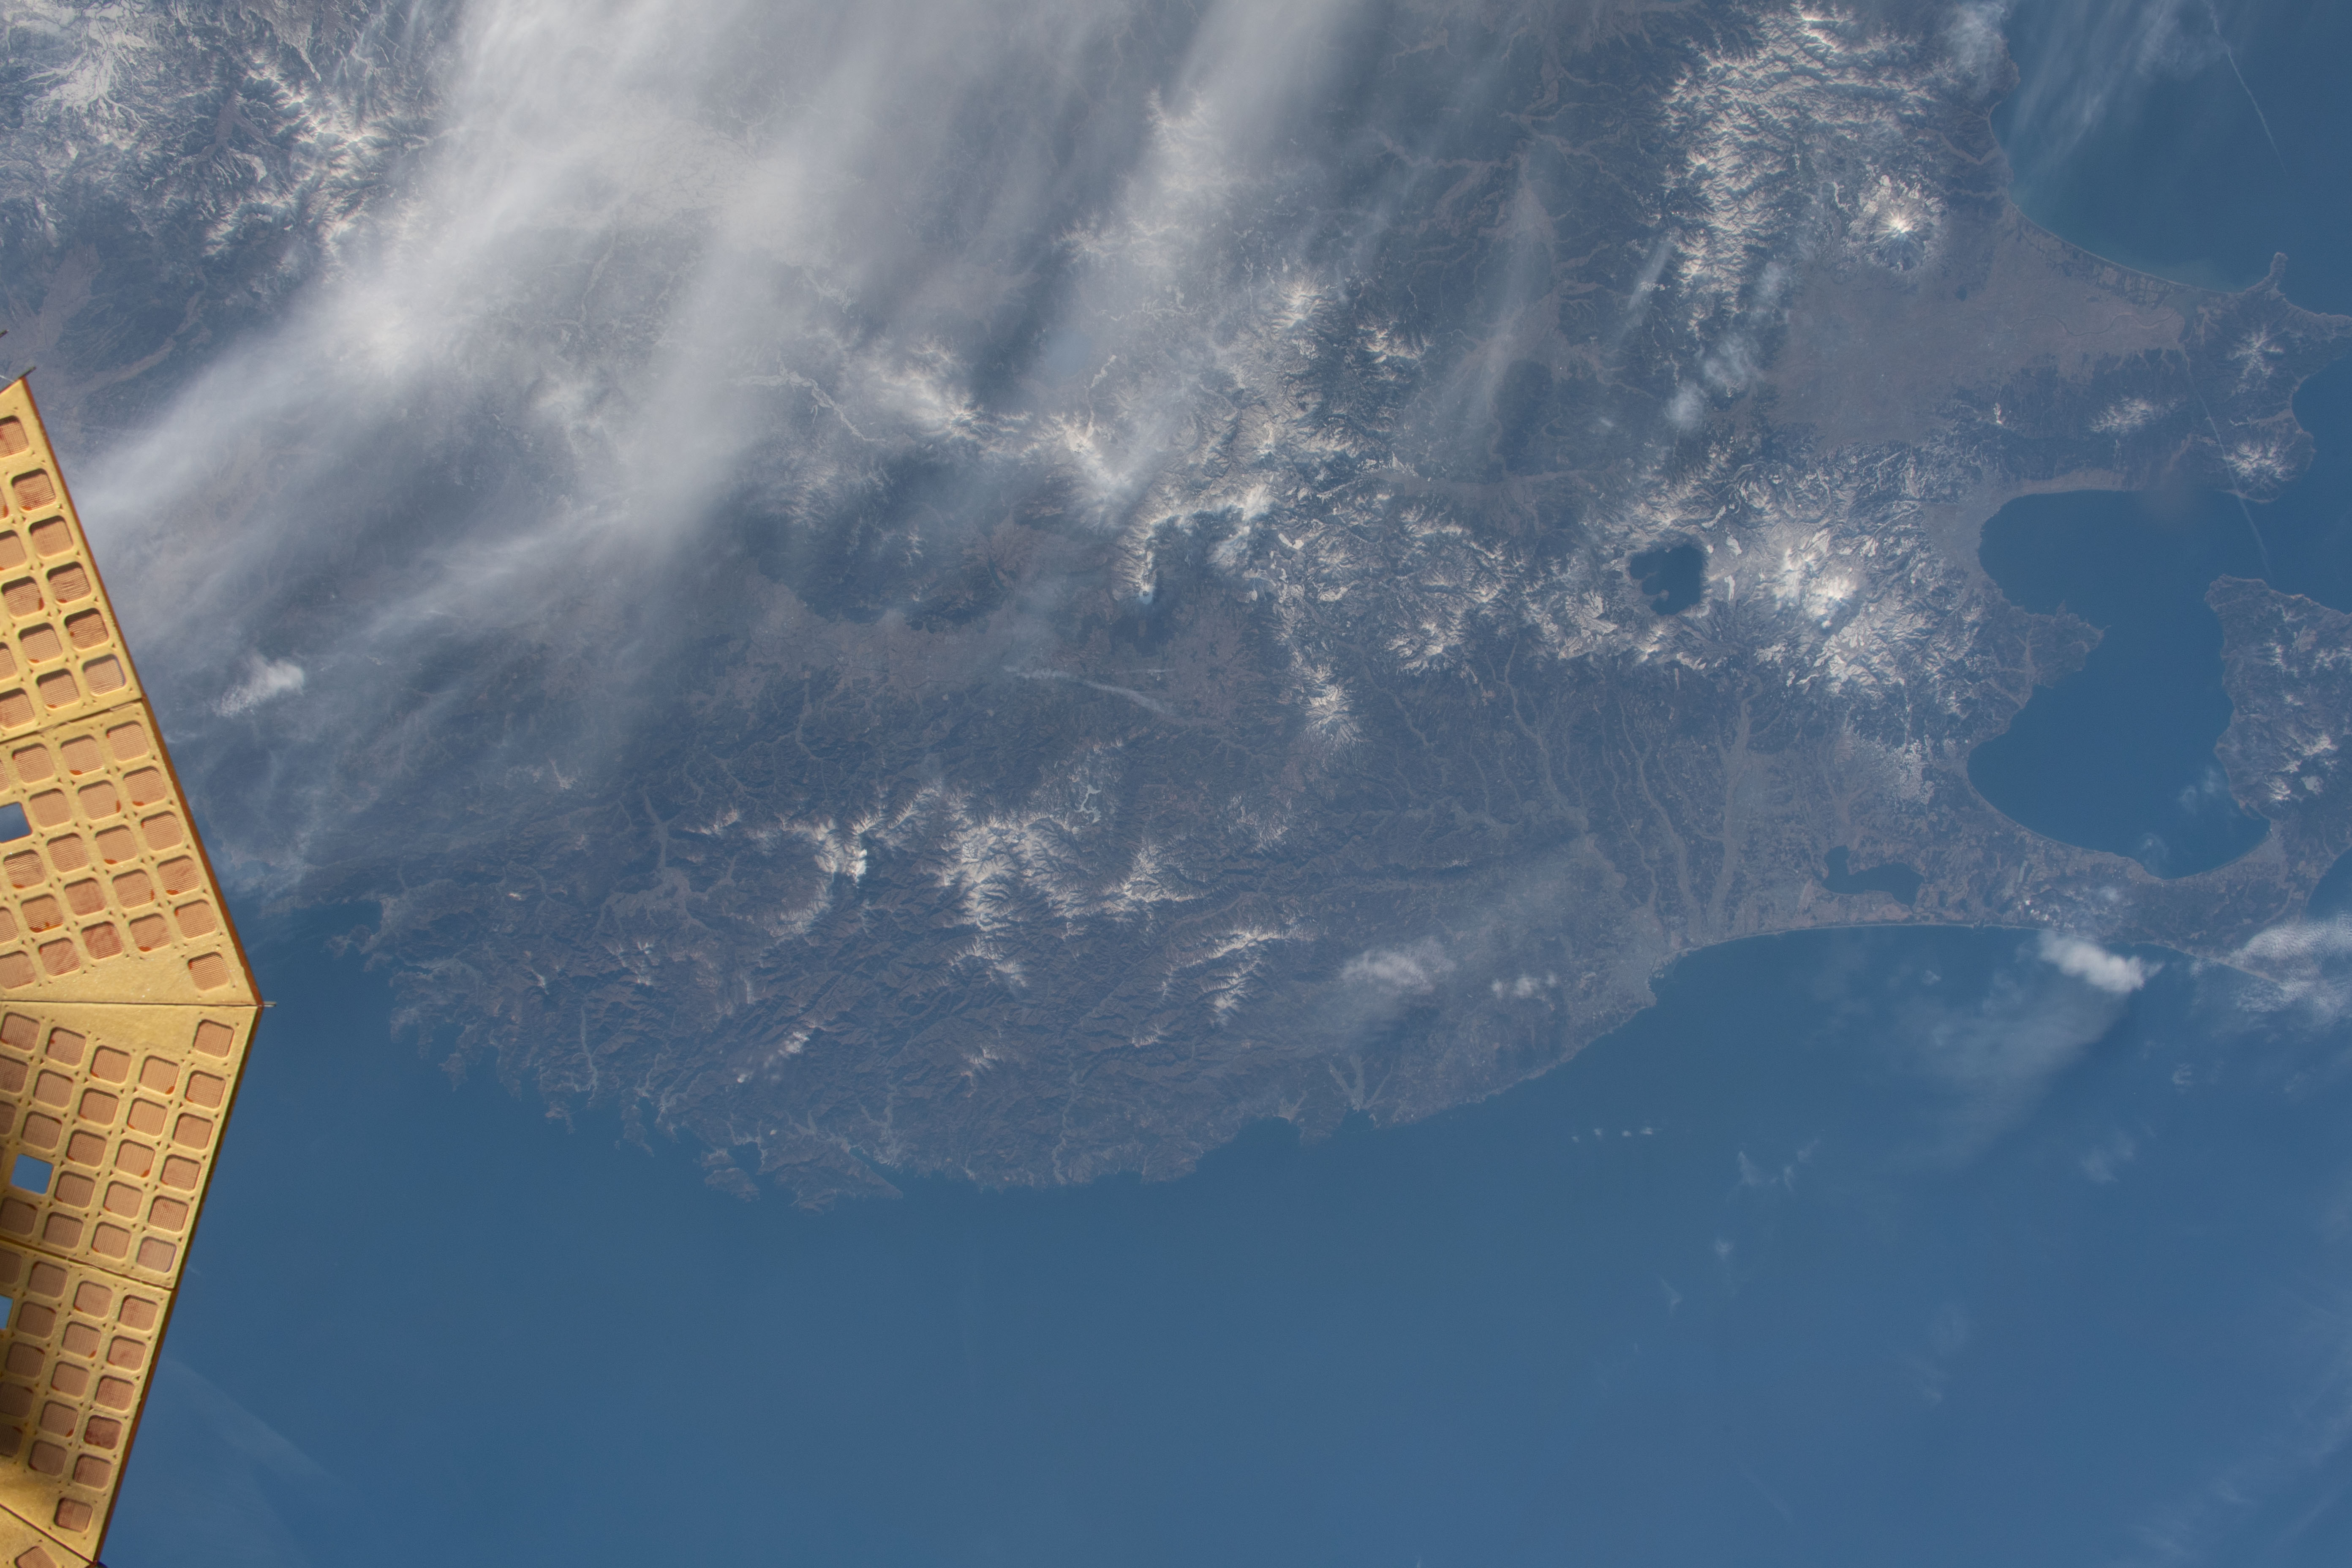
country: JAPAN
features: MUTSU BAY, LAKE TOWADA, LAKE TAZAWA, LAKE OGAWARA
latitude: 40.0
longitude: 141.0
